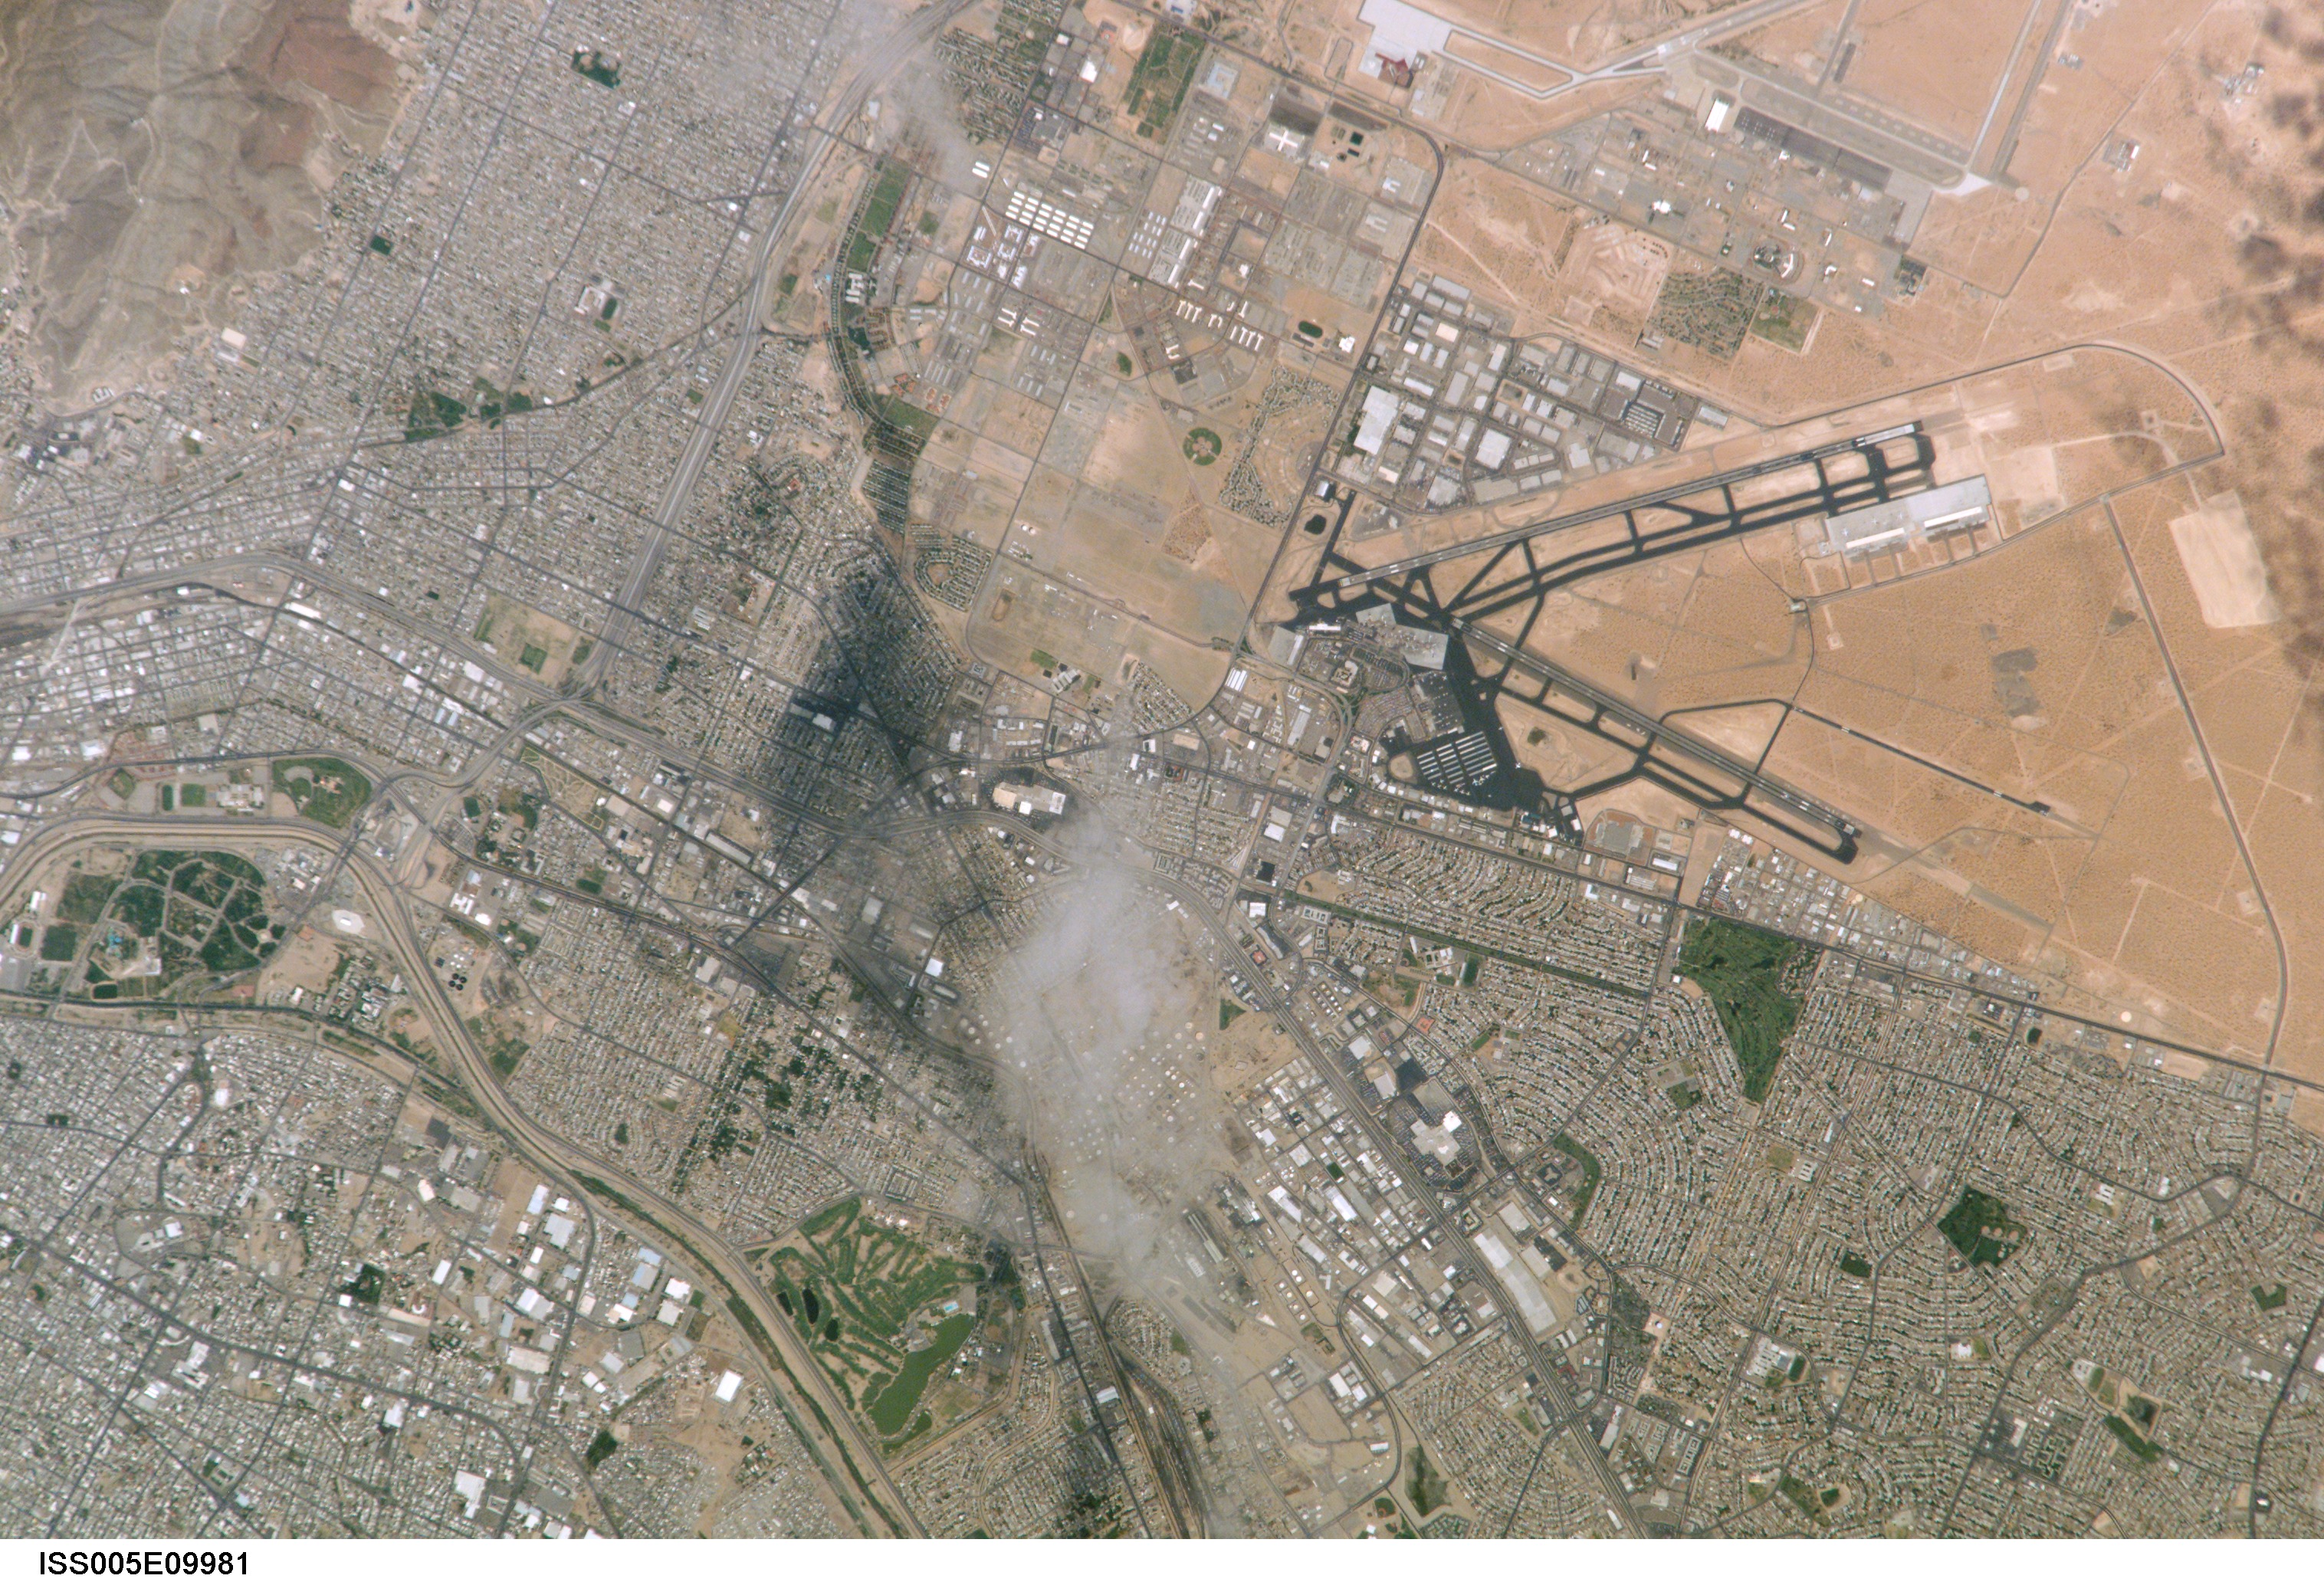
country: USA-TEXAS
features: EL PASO INTL. AIROPRT
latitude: 32.0
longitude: -106.5
